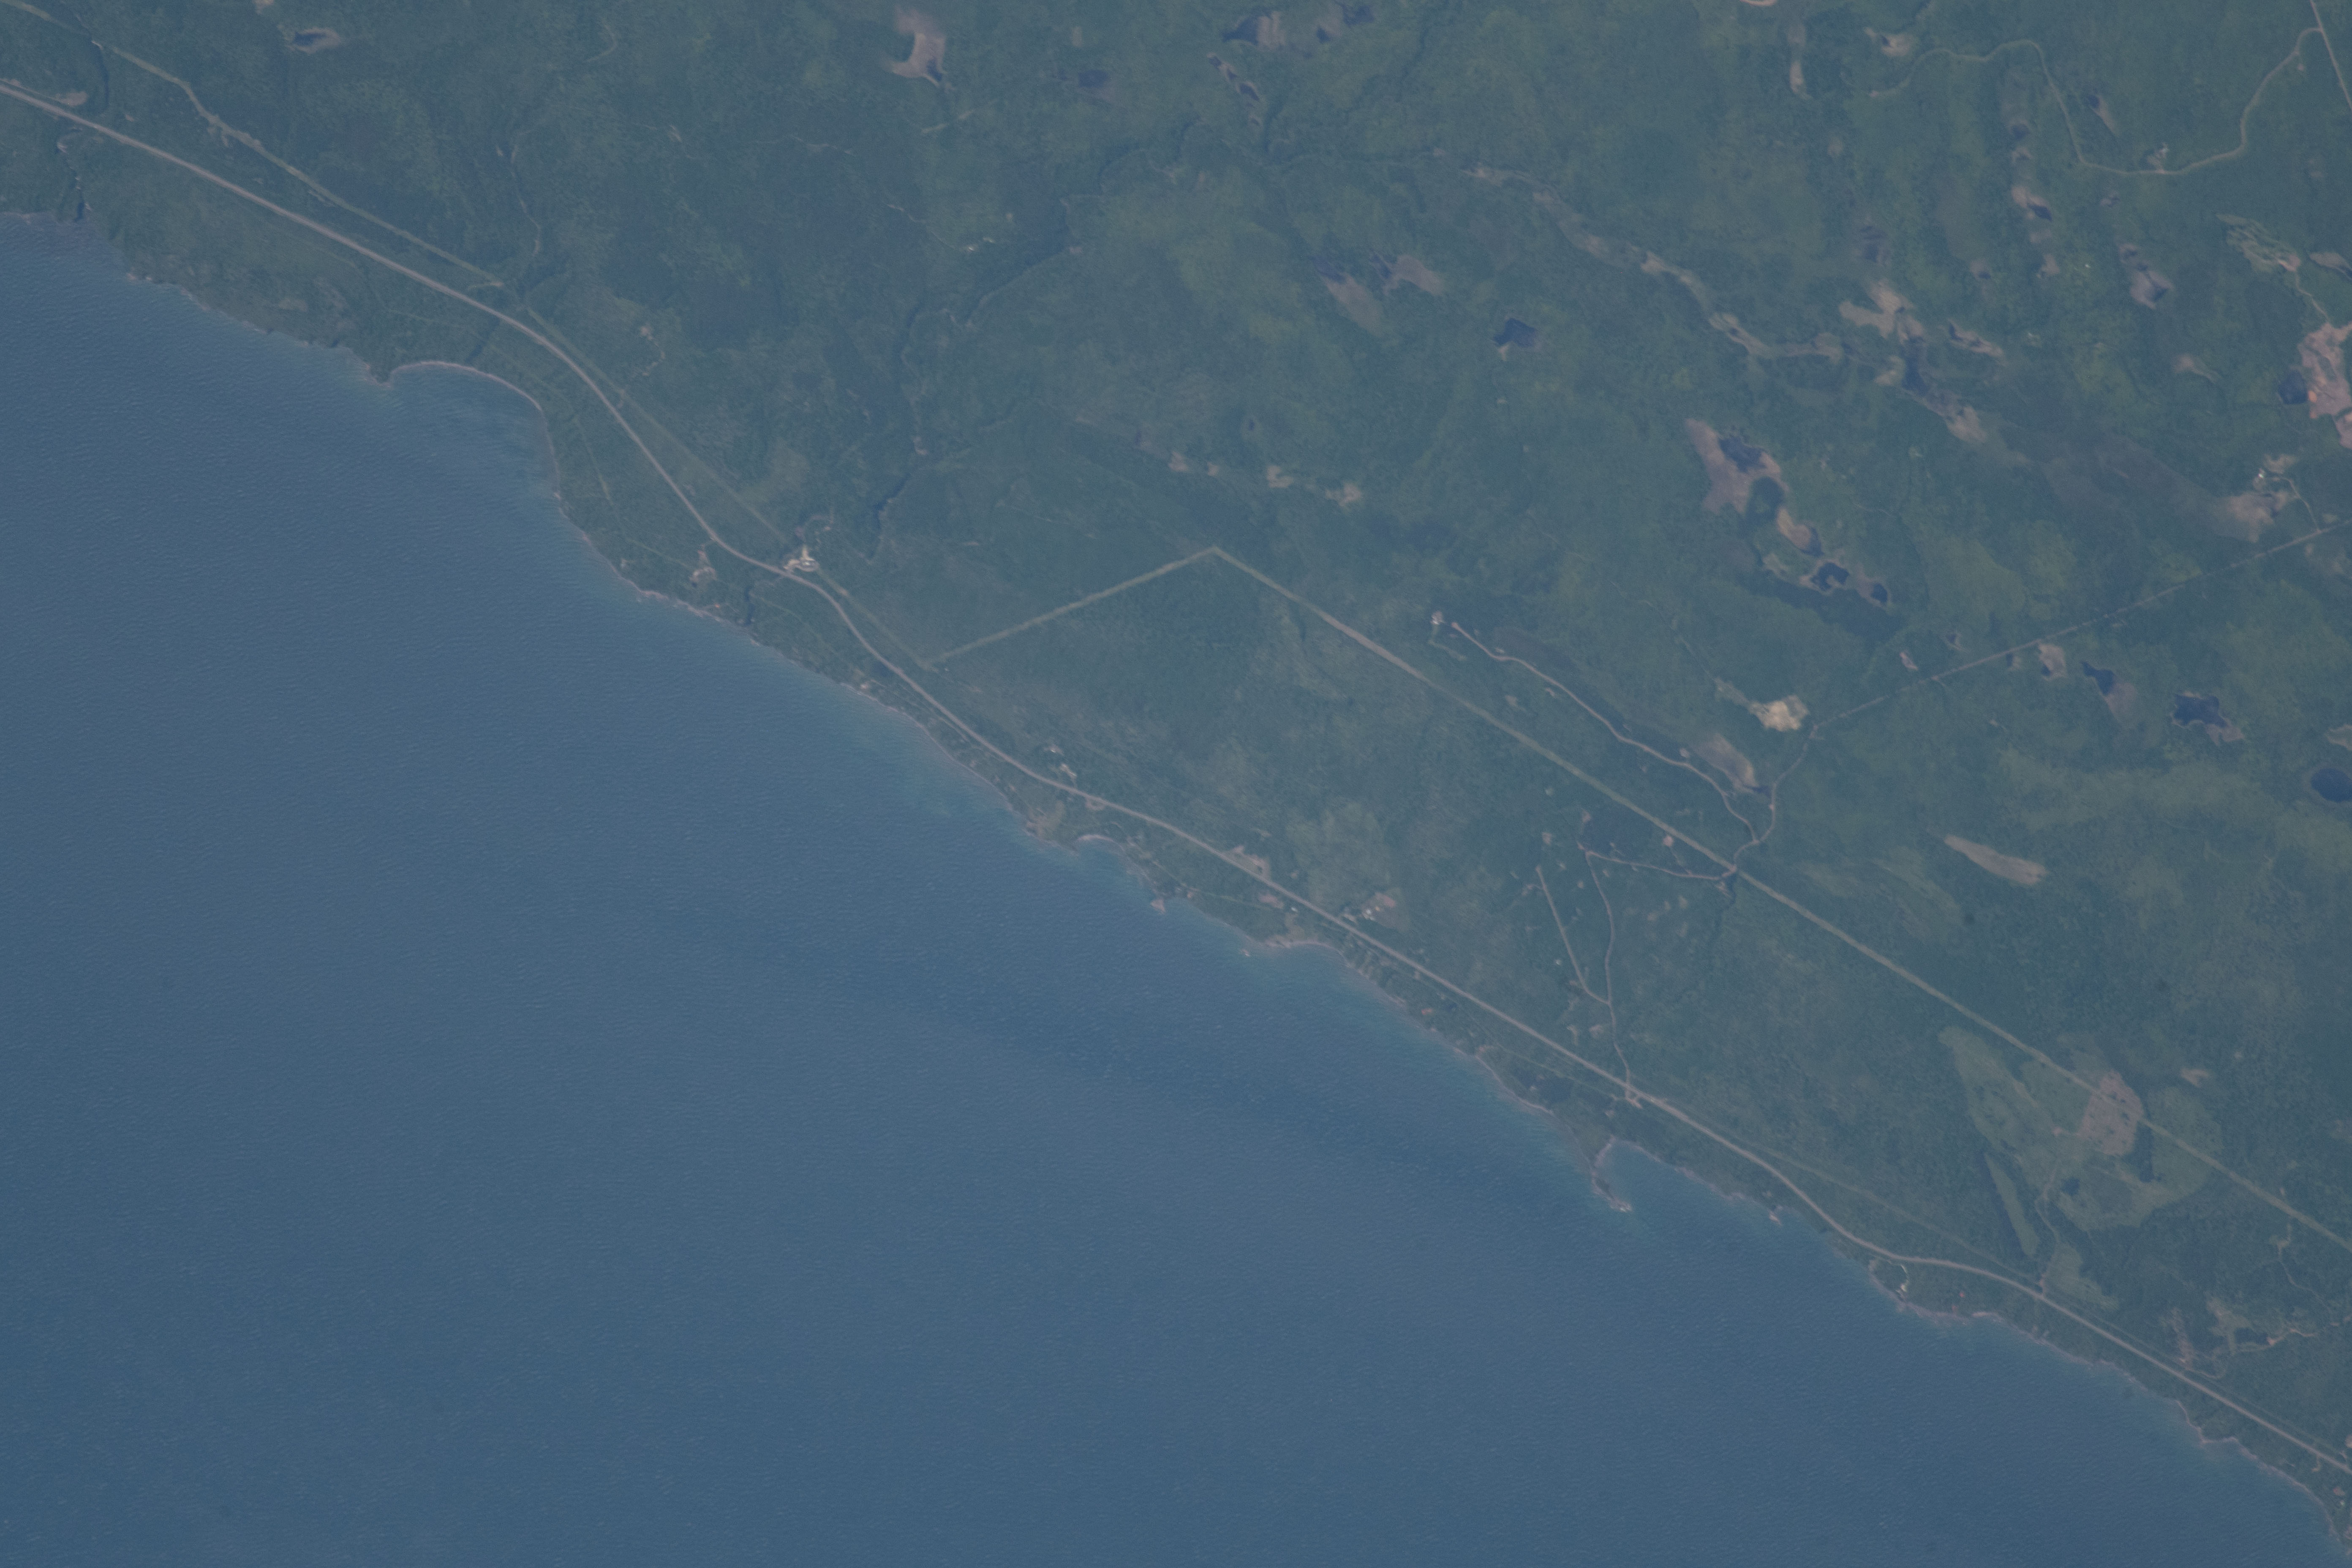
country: USA-MINNESOTA
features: SUGAR LOAF COVE - PORLK BAY
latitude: 47.5
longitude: -91.0
